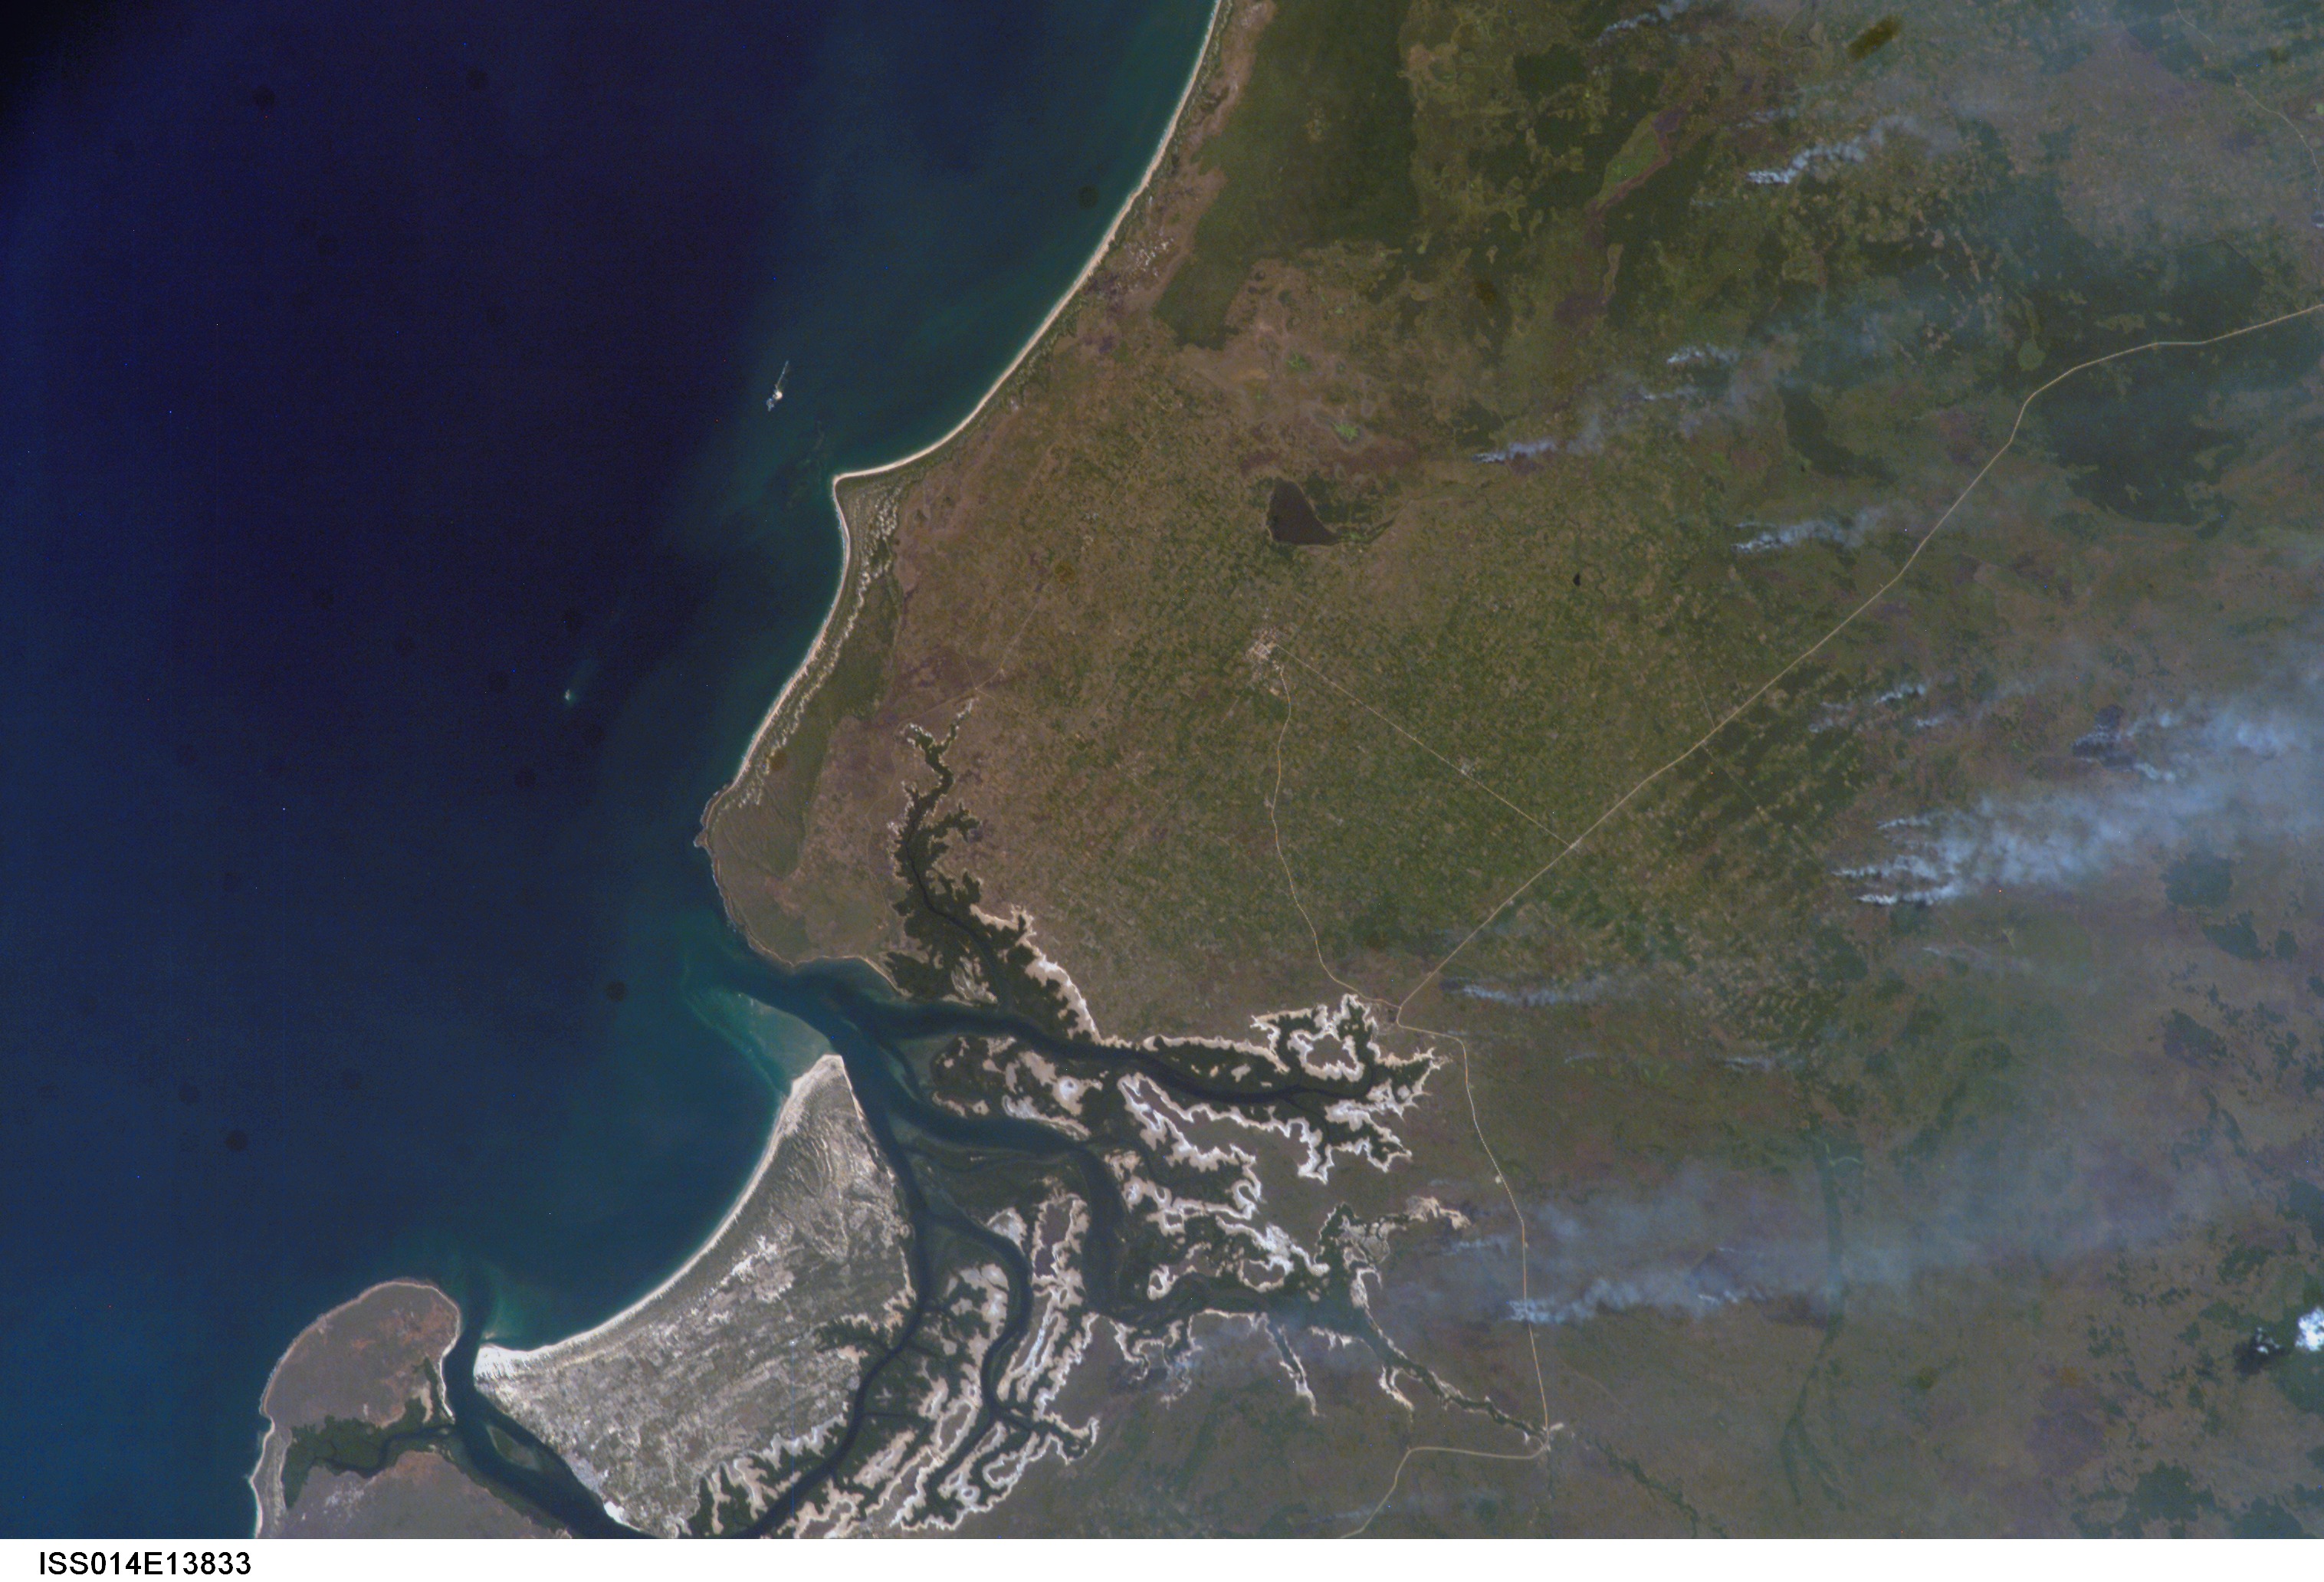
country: KENYA
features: KIONGWE, INDIAN OCEAN, FIRES
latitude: -2.4
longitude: 40.7
